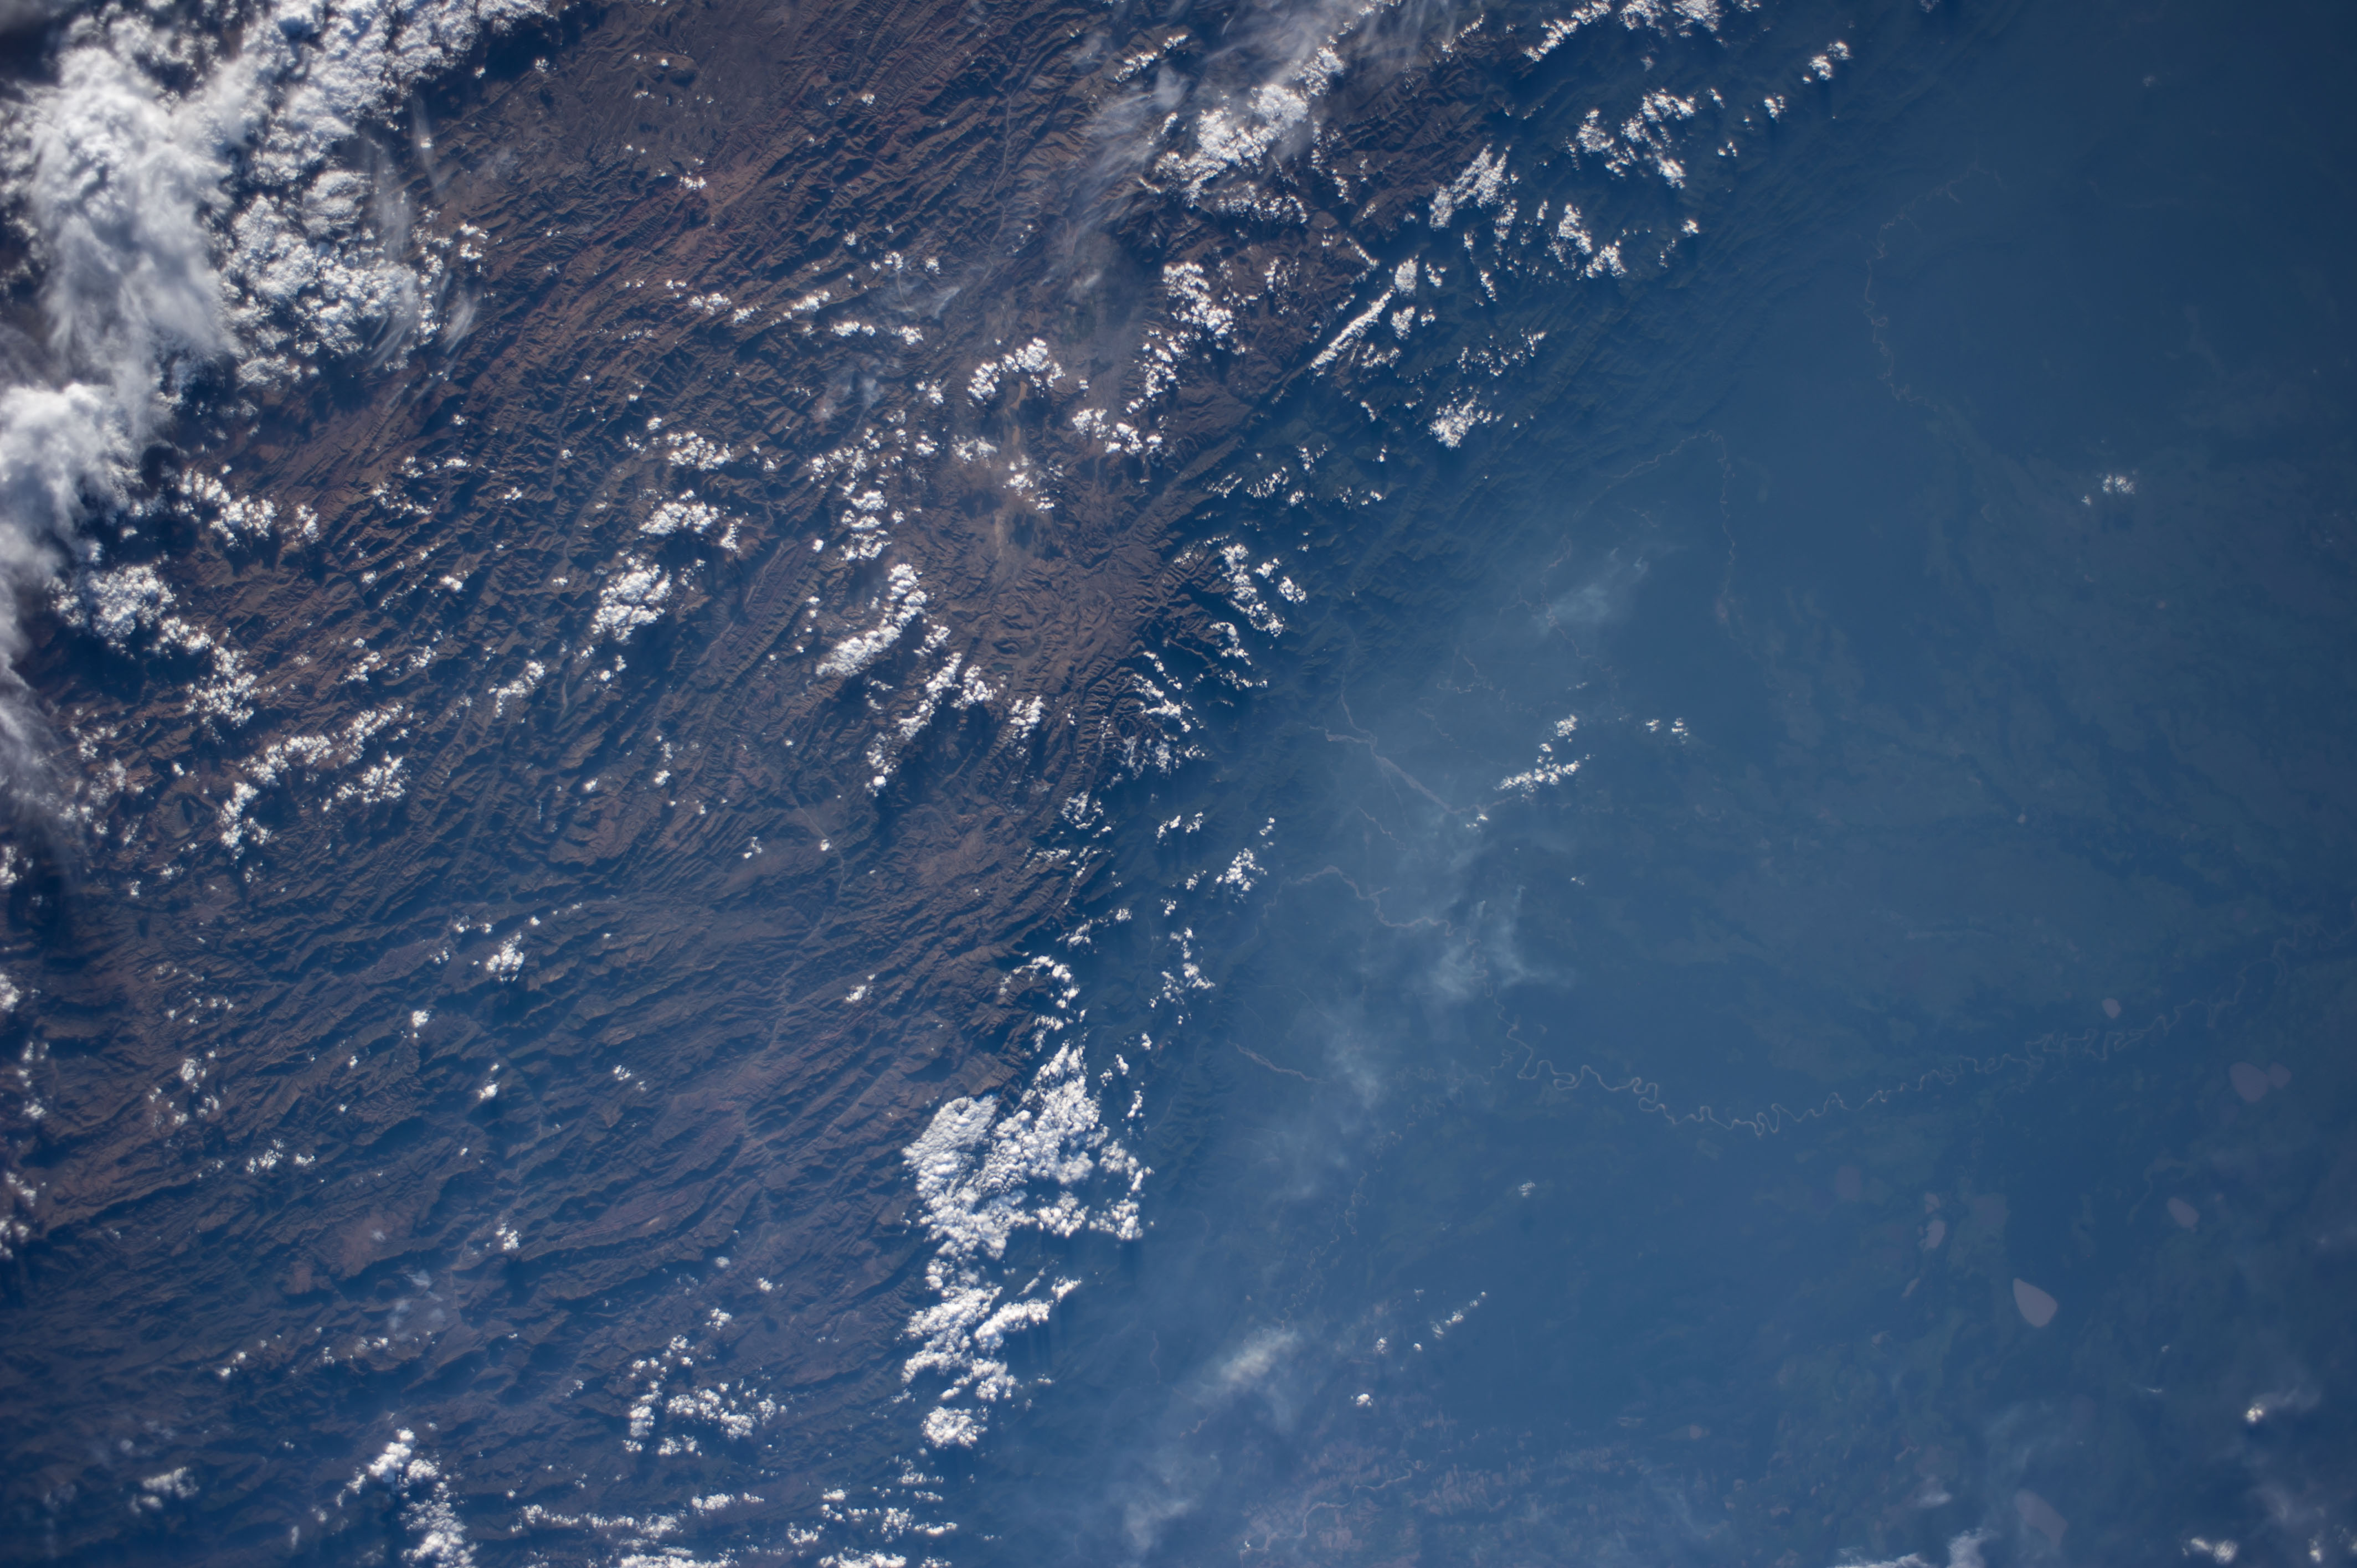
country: BOLIVIA
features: CORDILLERA REAL MTS., CORDILLERA ORIENTAL MTS., MAMORE R., YUNGAS FOOTHILLS
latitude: -17.5
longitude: -65.5
